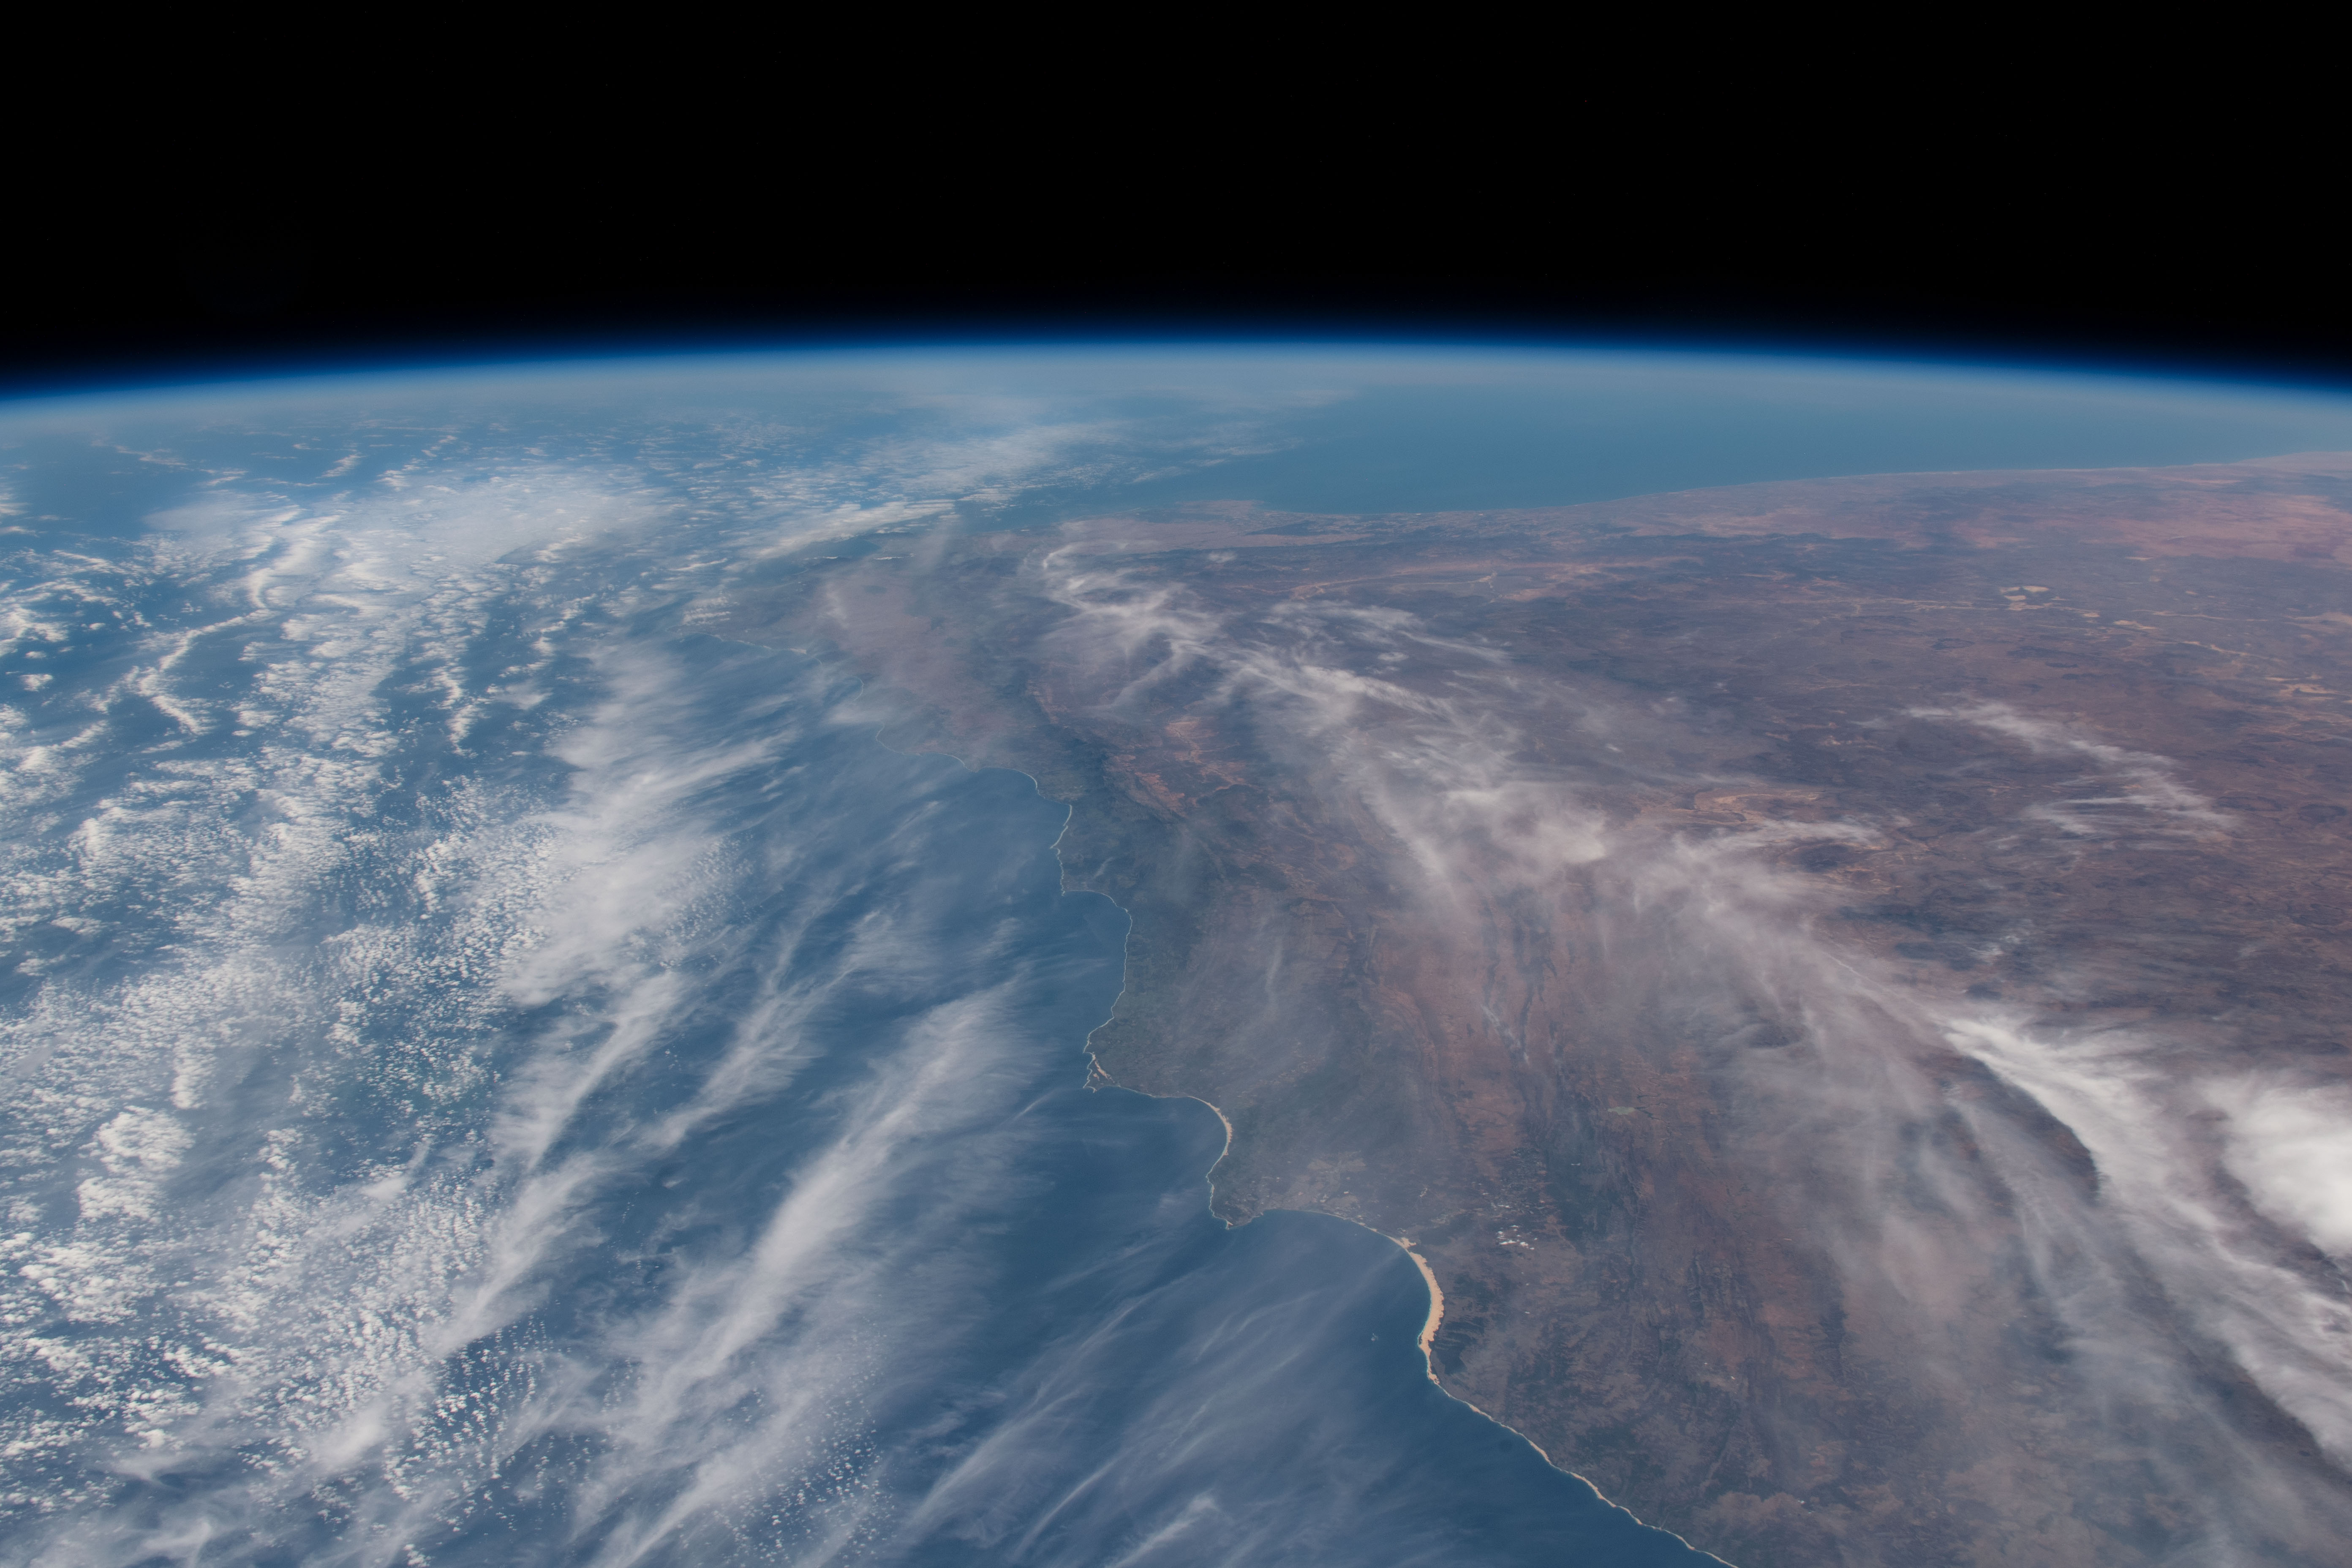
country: REPUBLIC SOUTH AFRICA
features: SOUTH AFRICA, DRAKENSBERG MOUNTAINS, EASTERN CAPE, WESTERN CAPE
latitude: -33.5
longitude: 23.0
